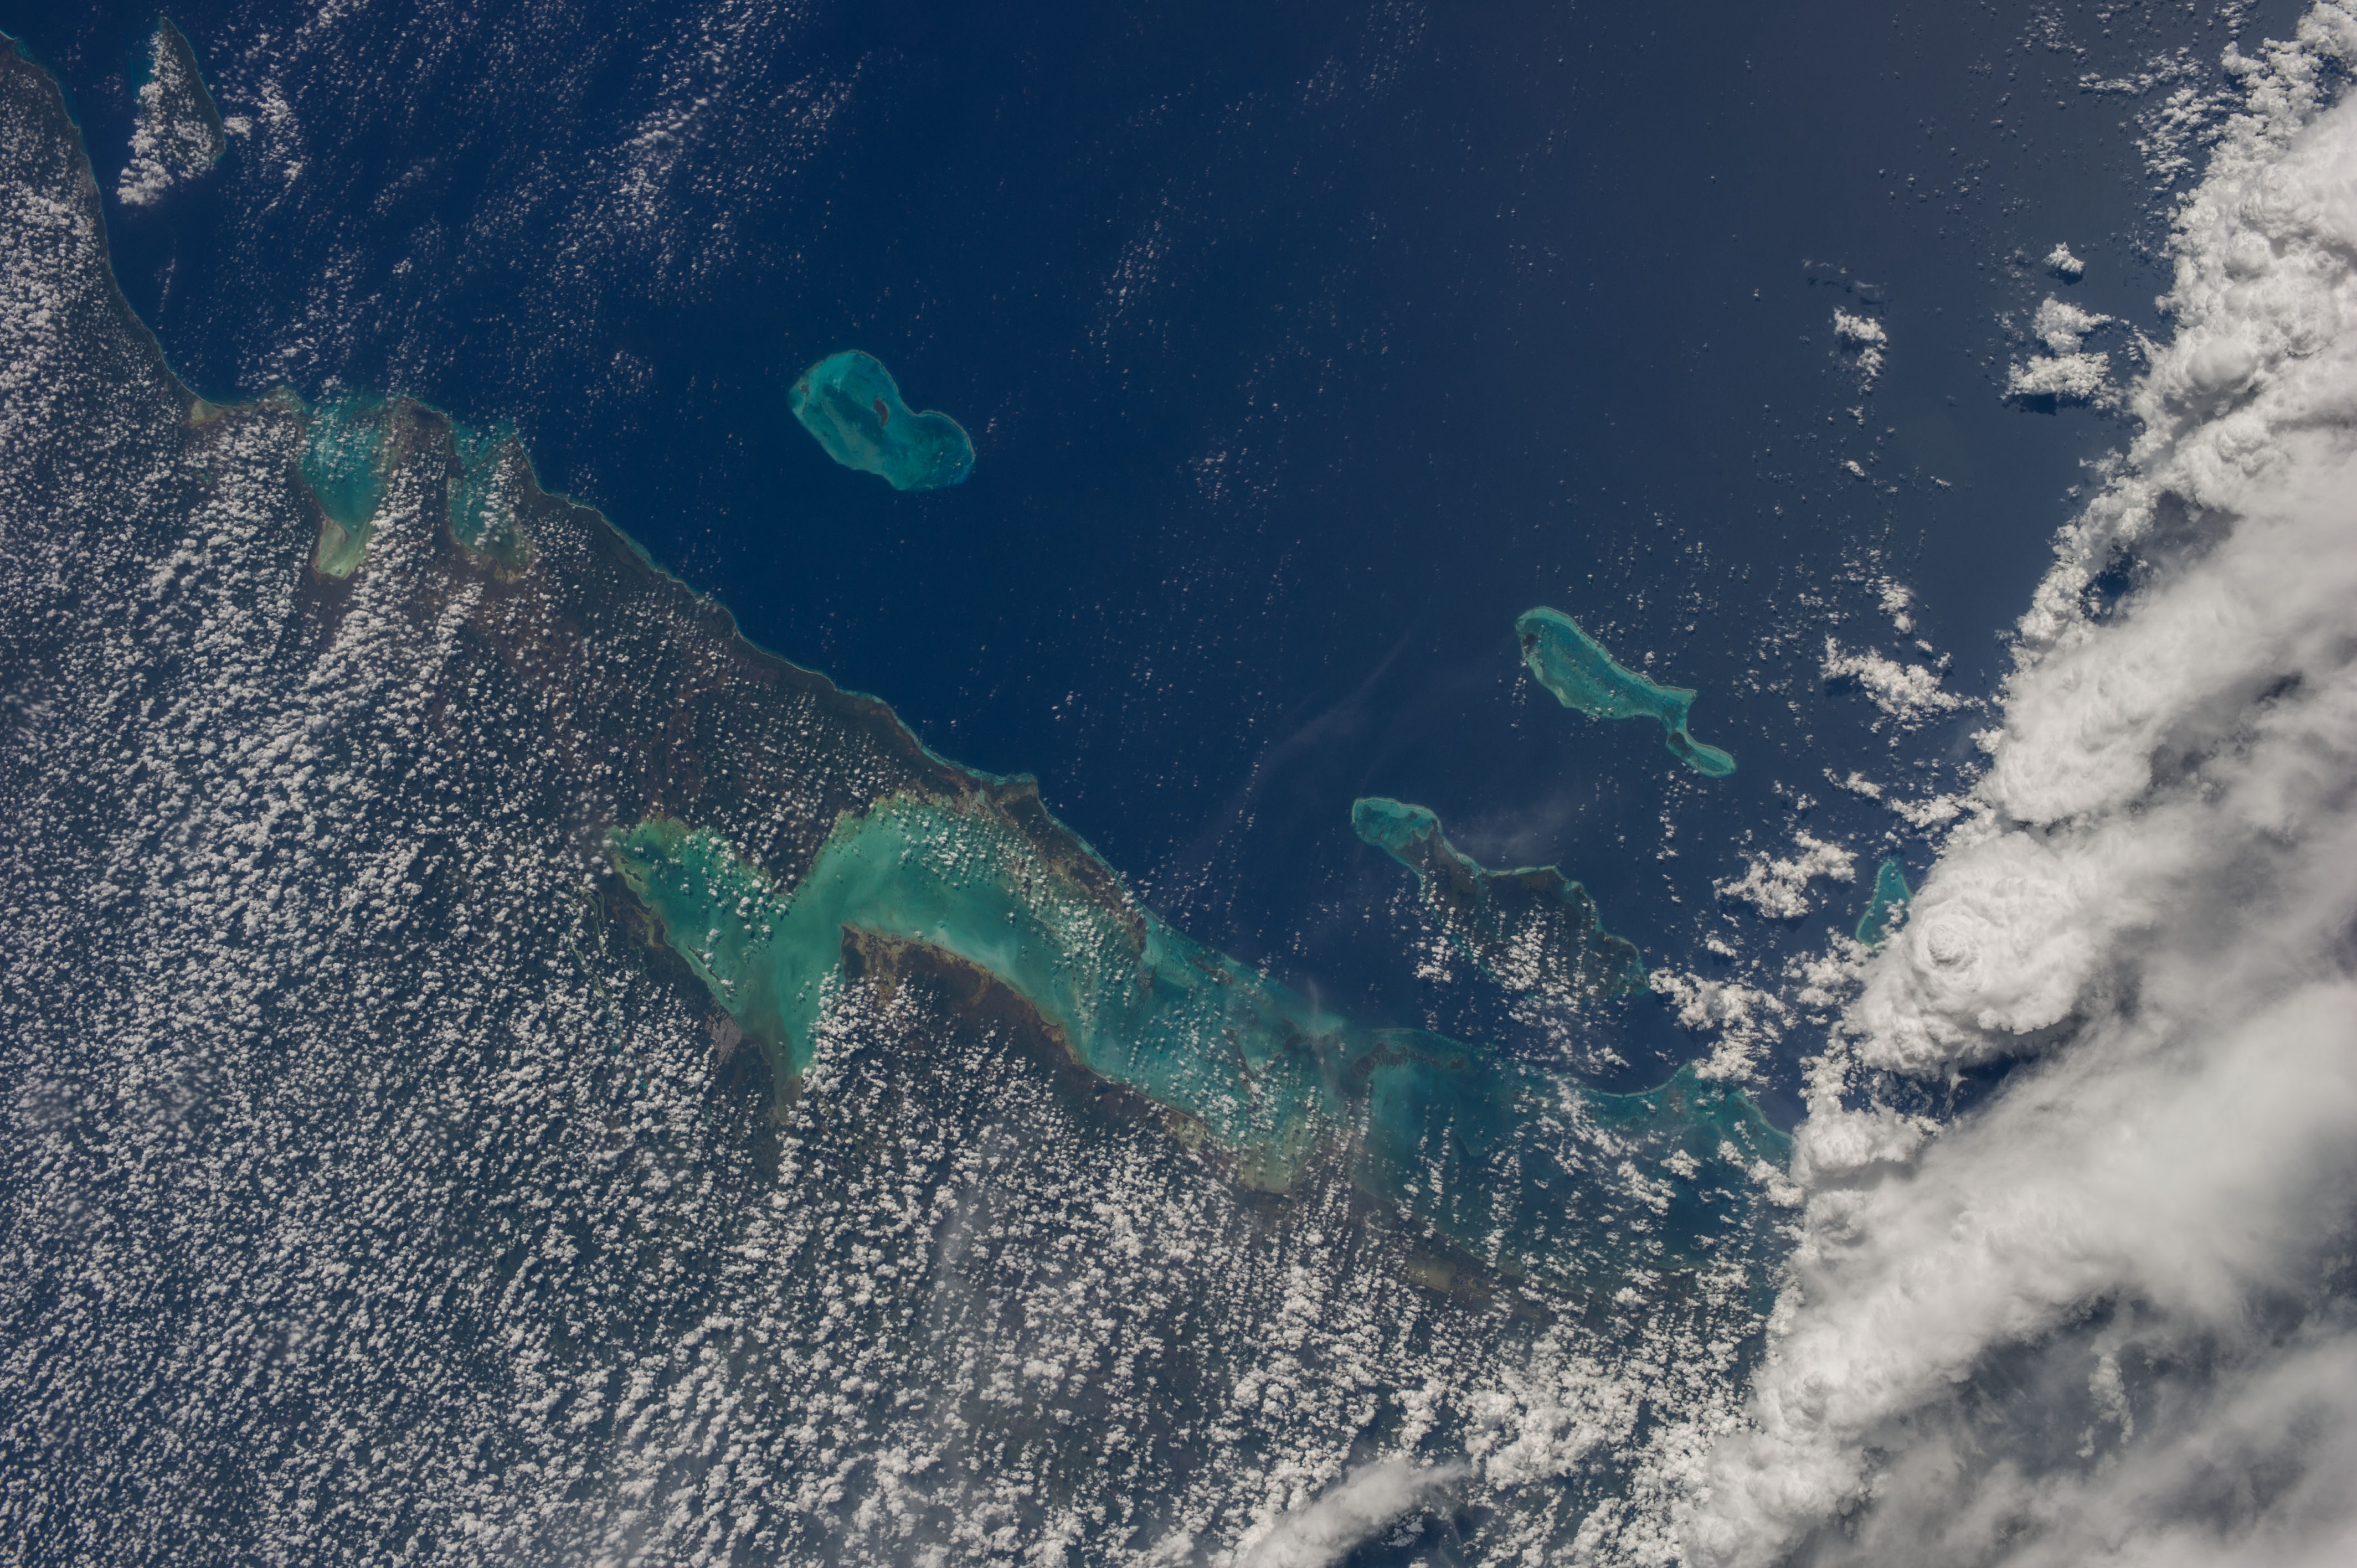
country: MEXICO
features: BELIZE BARRIER REEF, TURNEFFE ISLANDS, HALF MOON CAY, BANCHO CHINCHORRO
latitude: 18.0
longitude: -87.5
